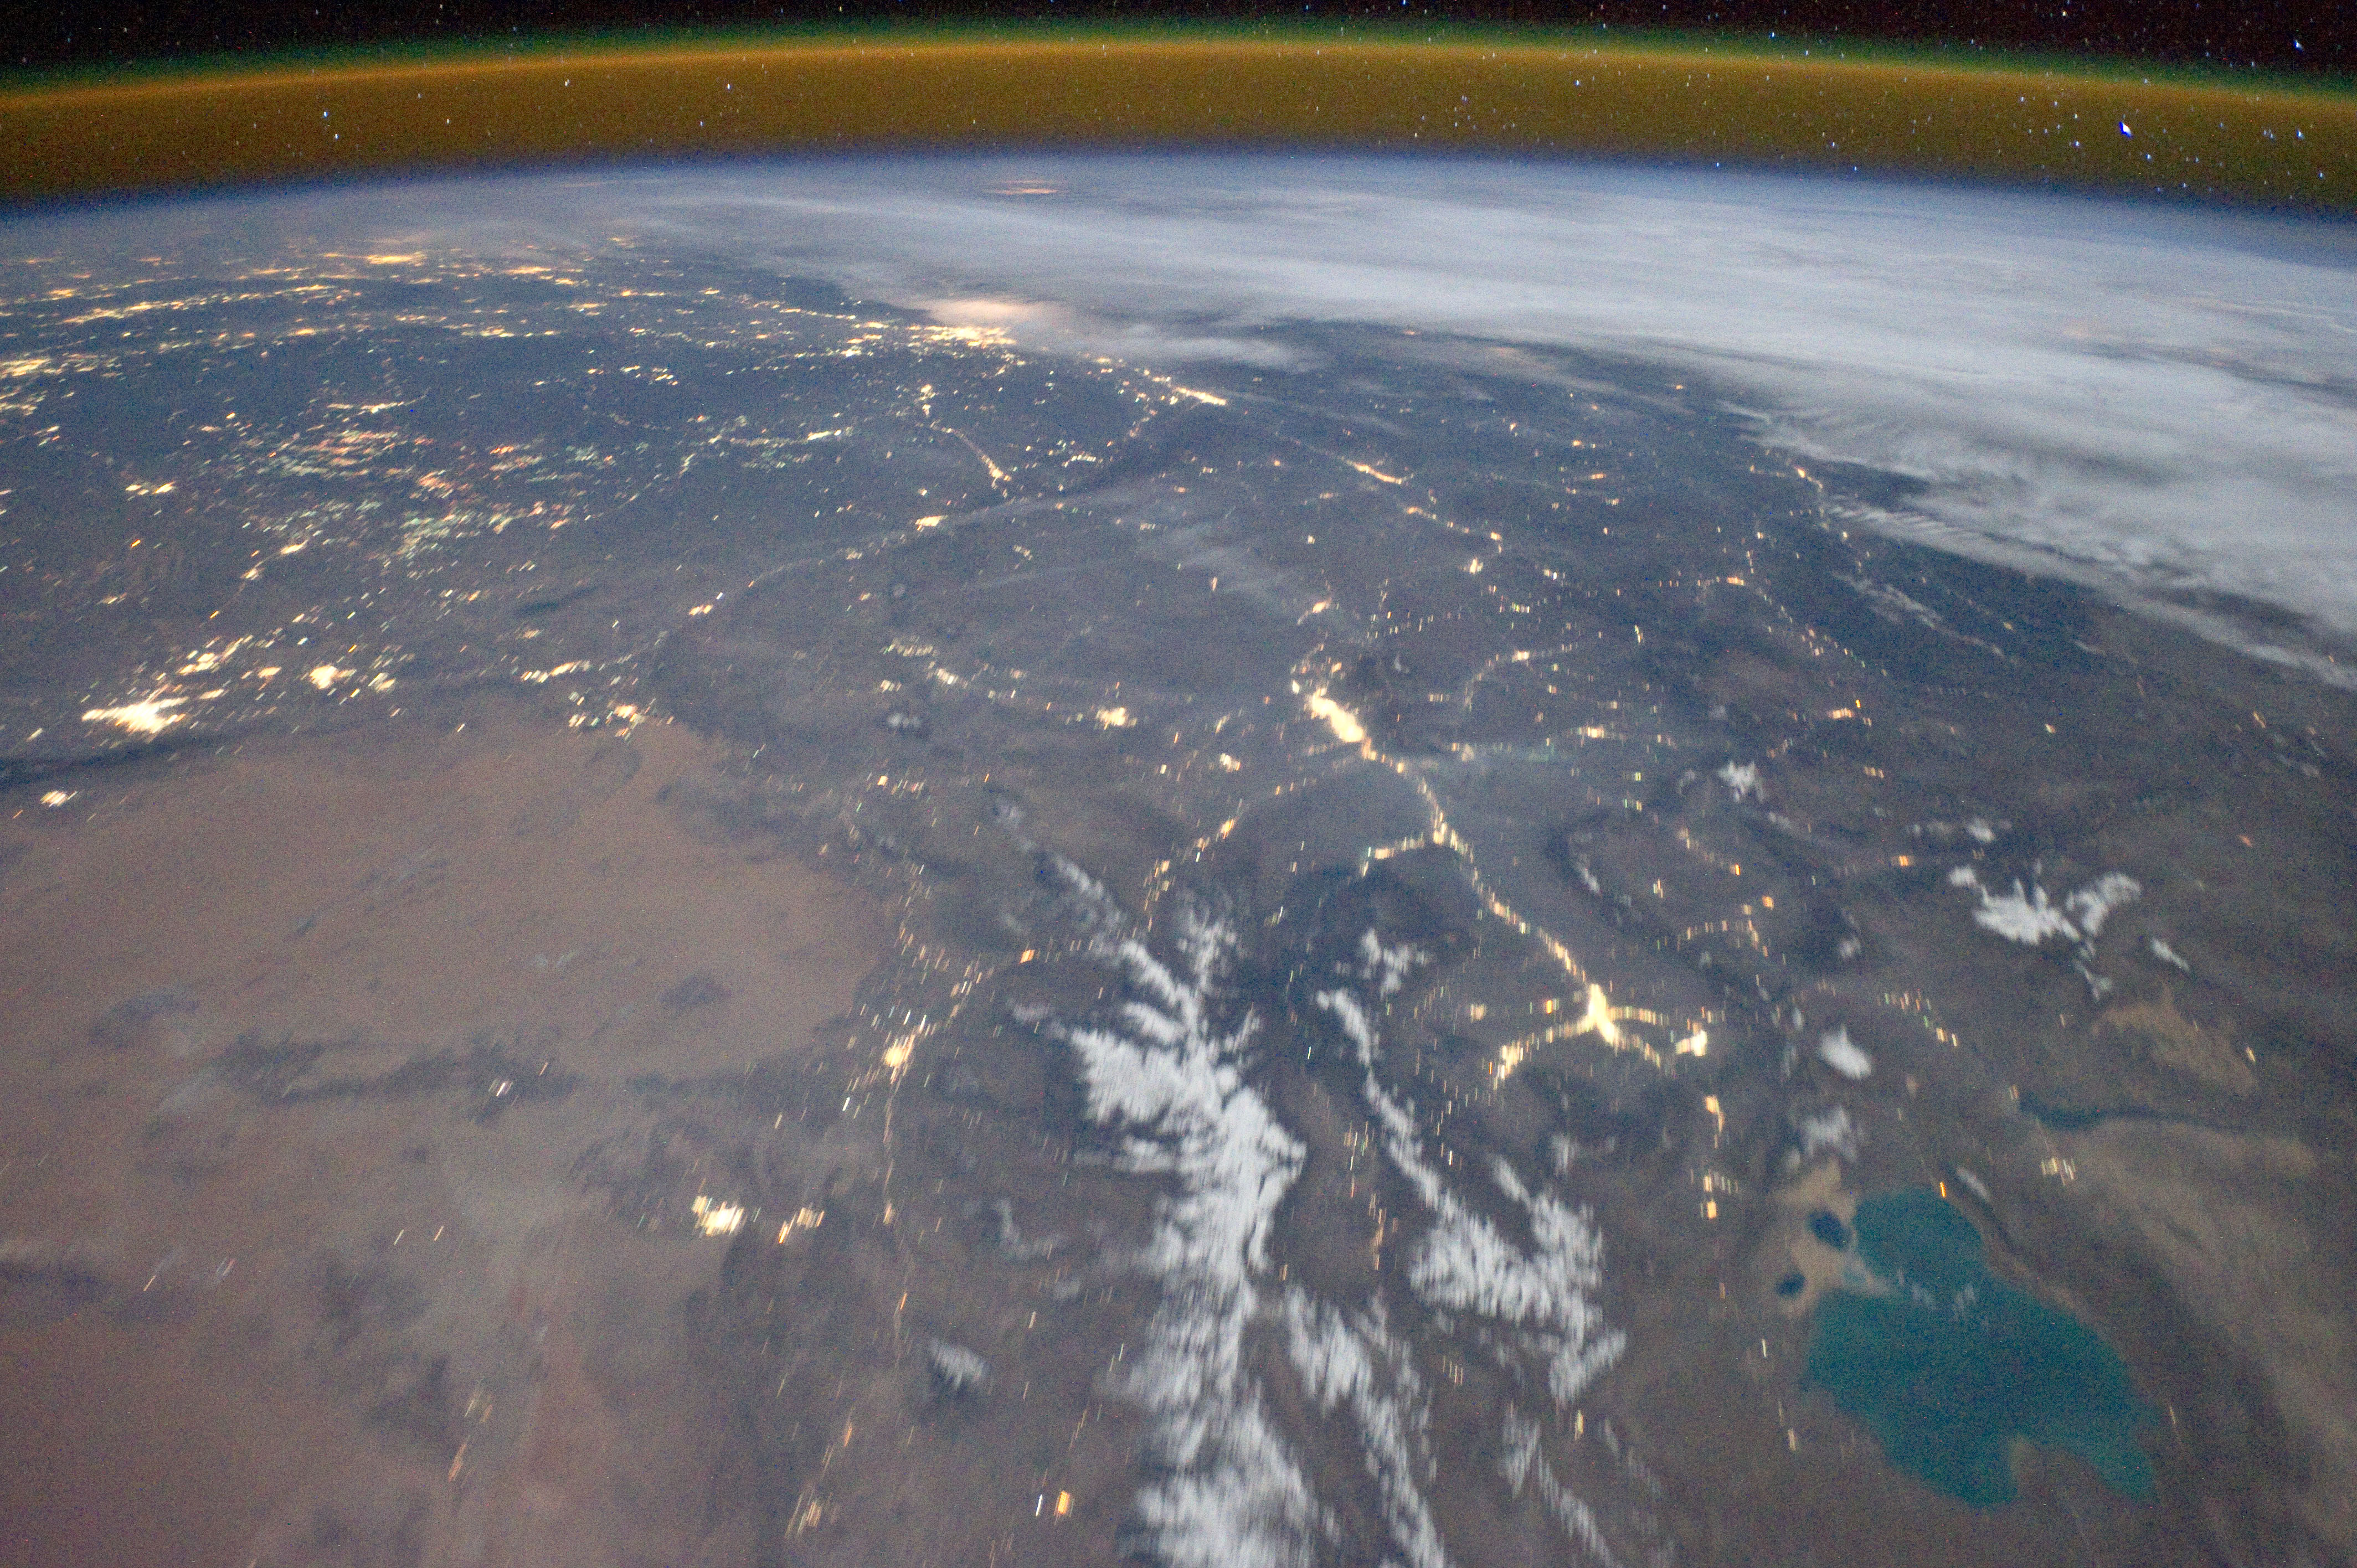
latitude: 36.6
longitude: 100.9
